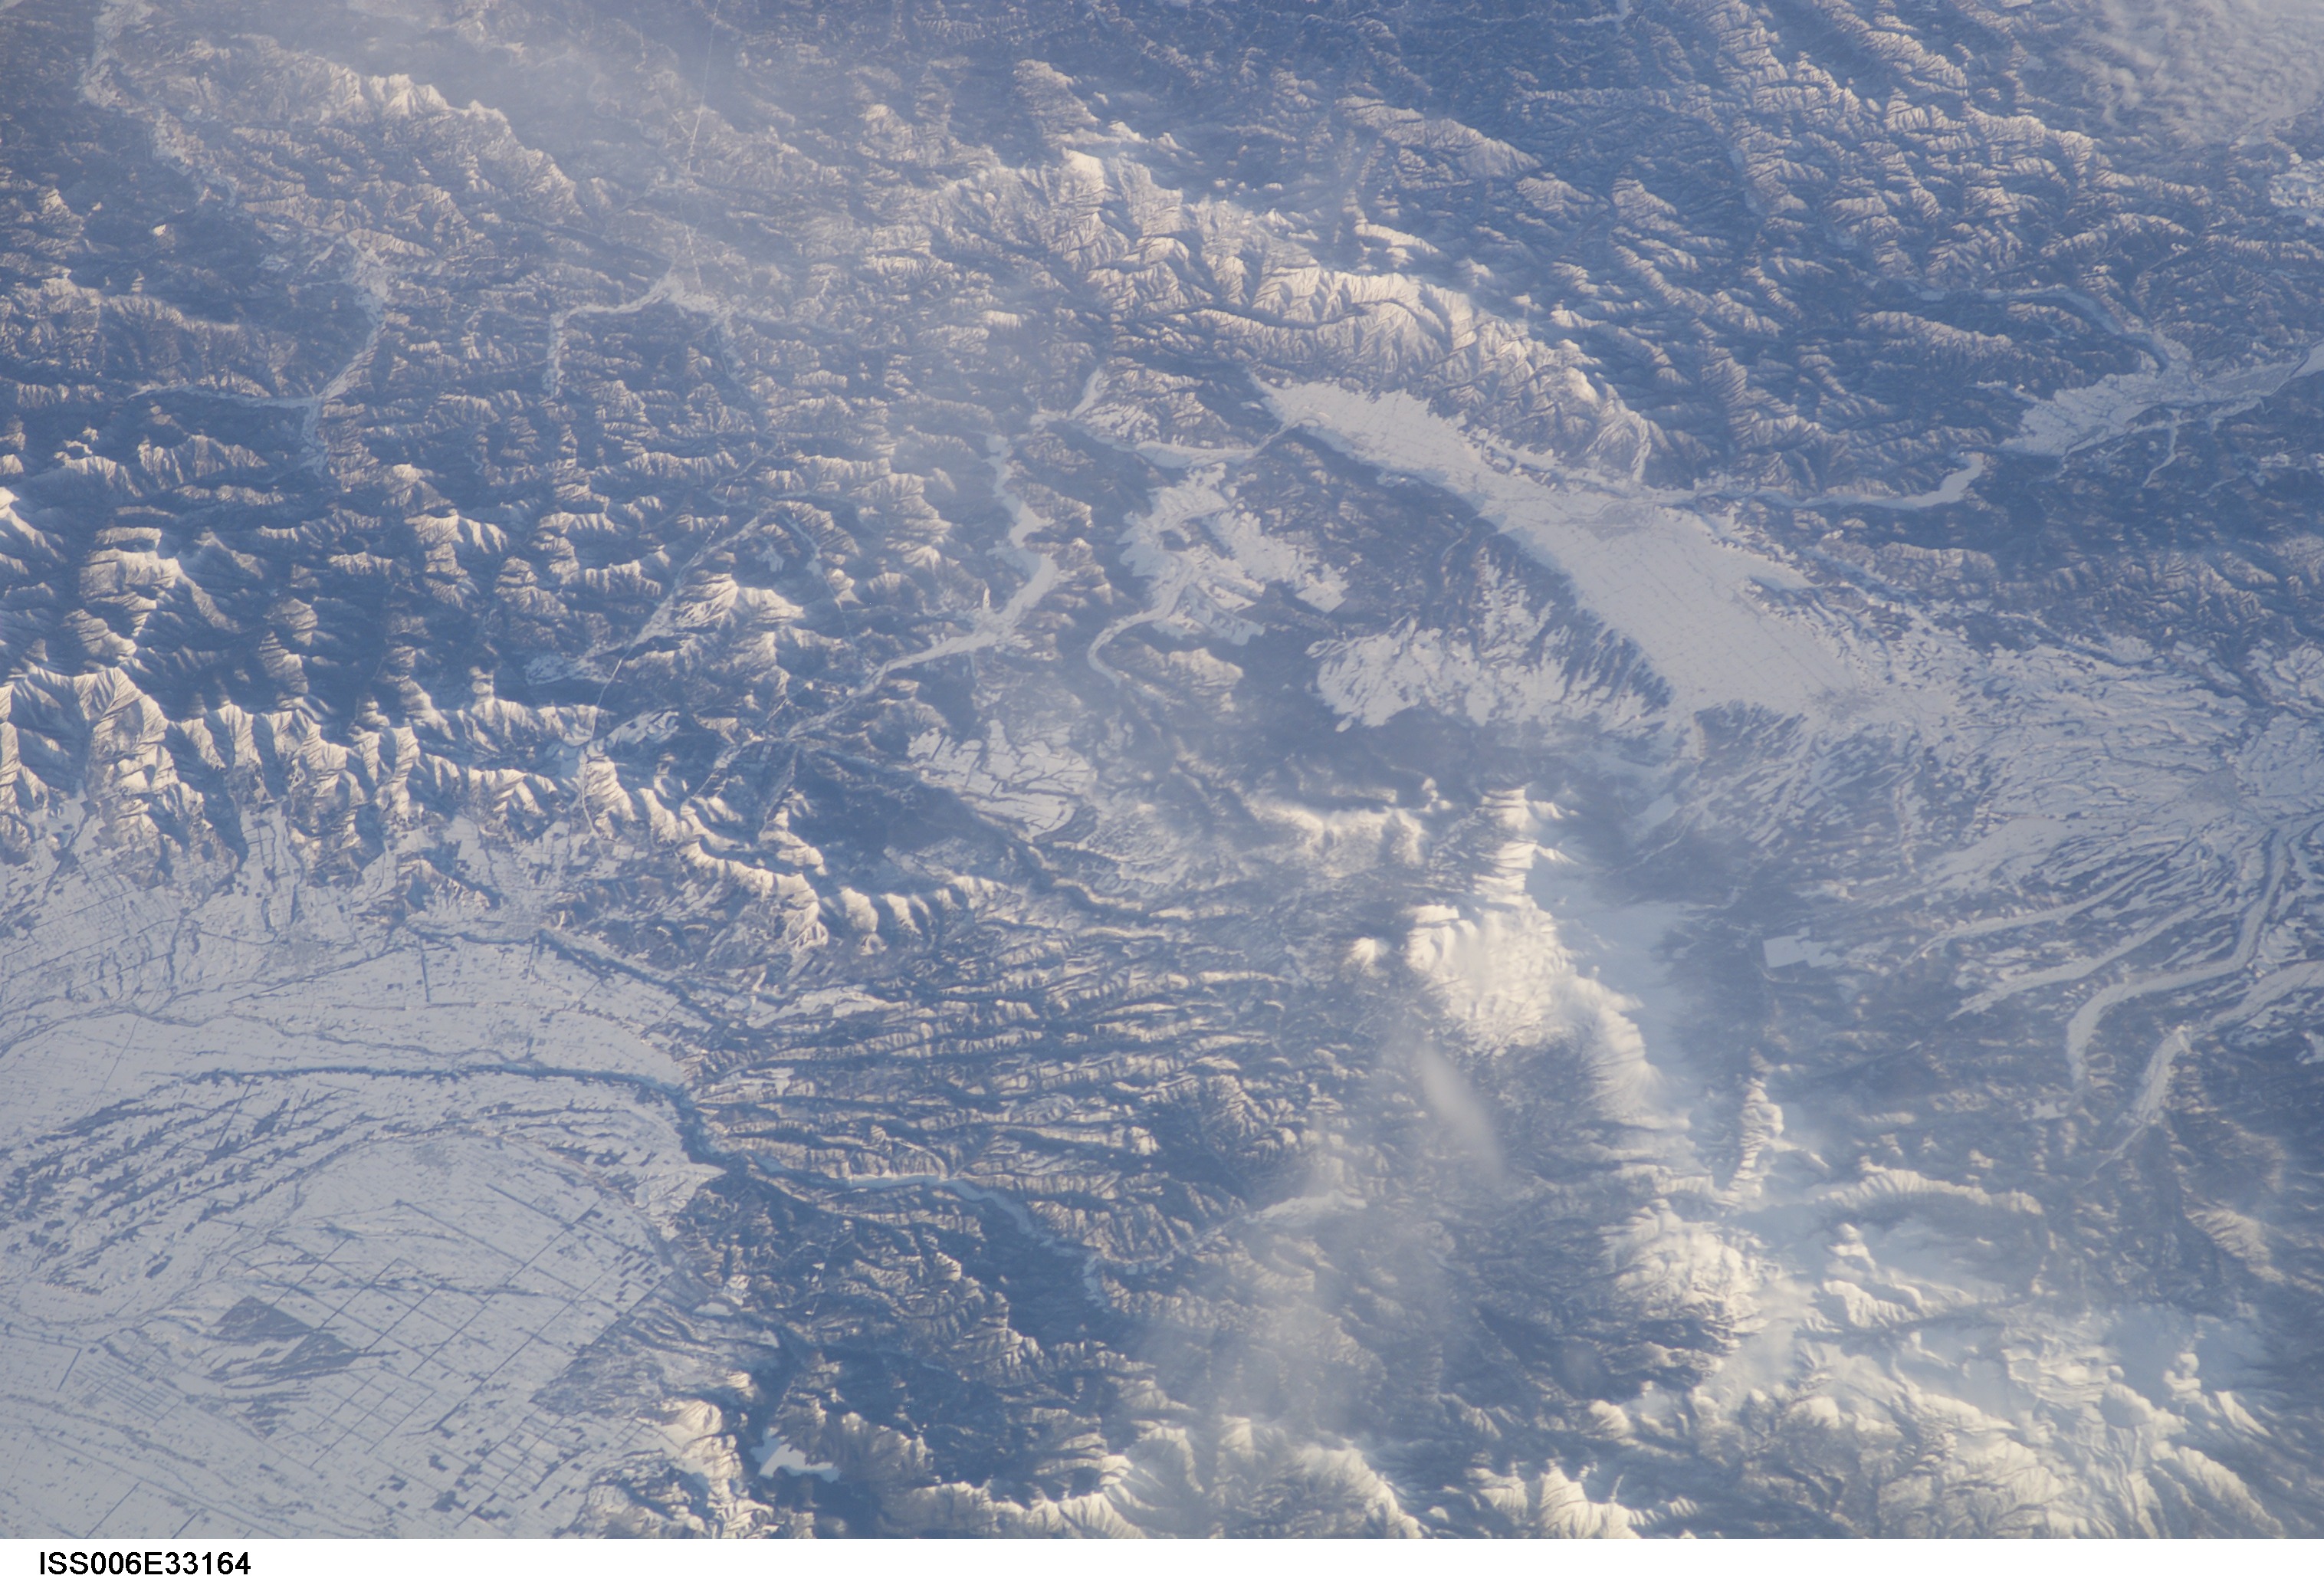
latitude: 43.5
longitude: 142.5
